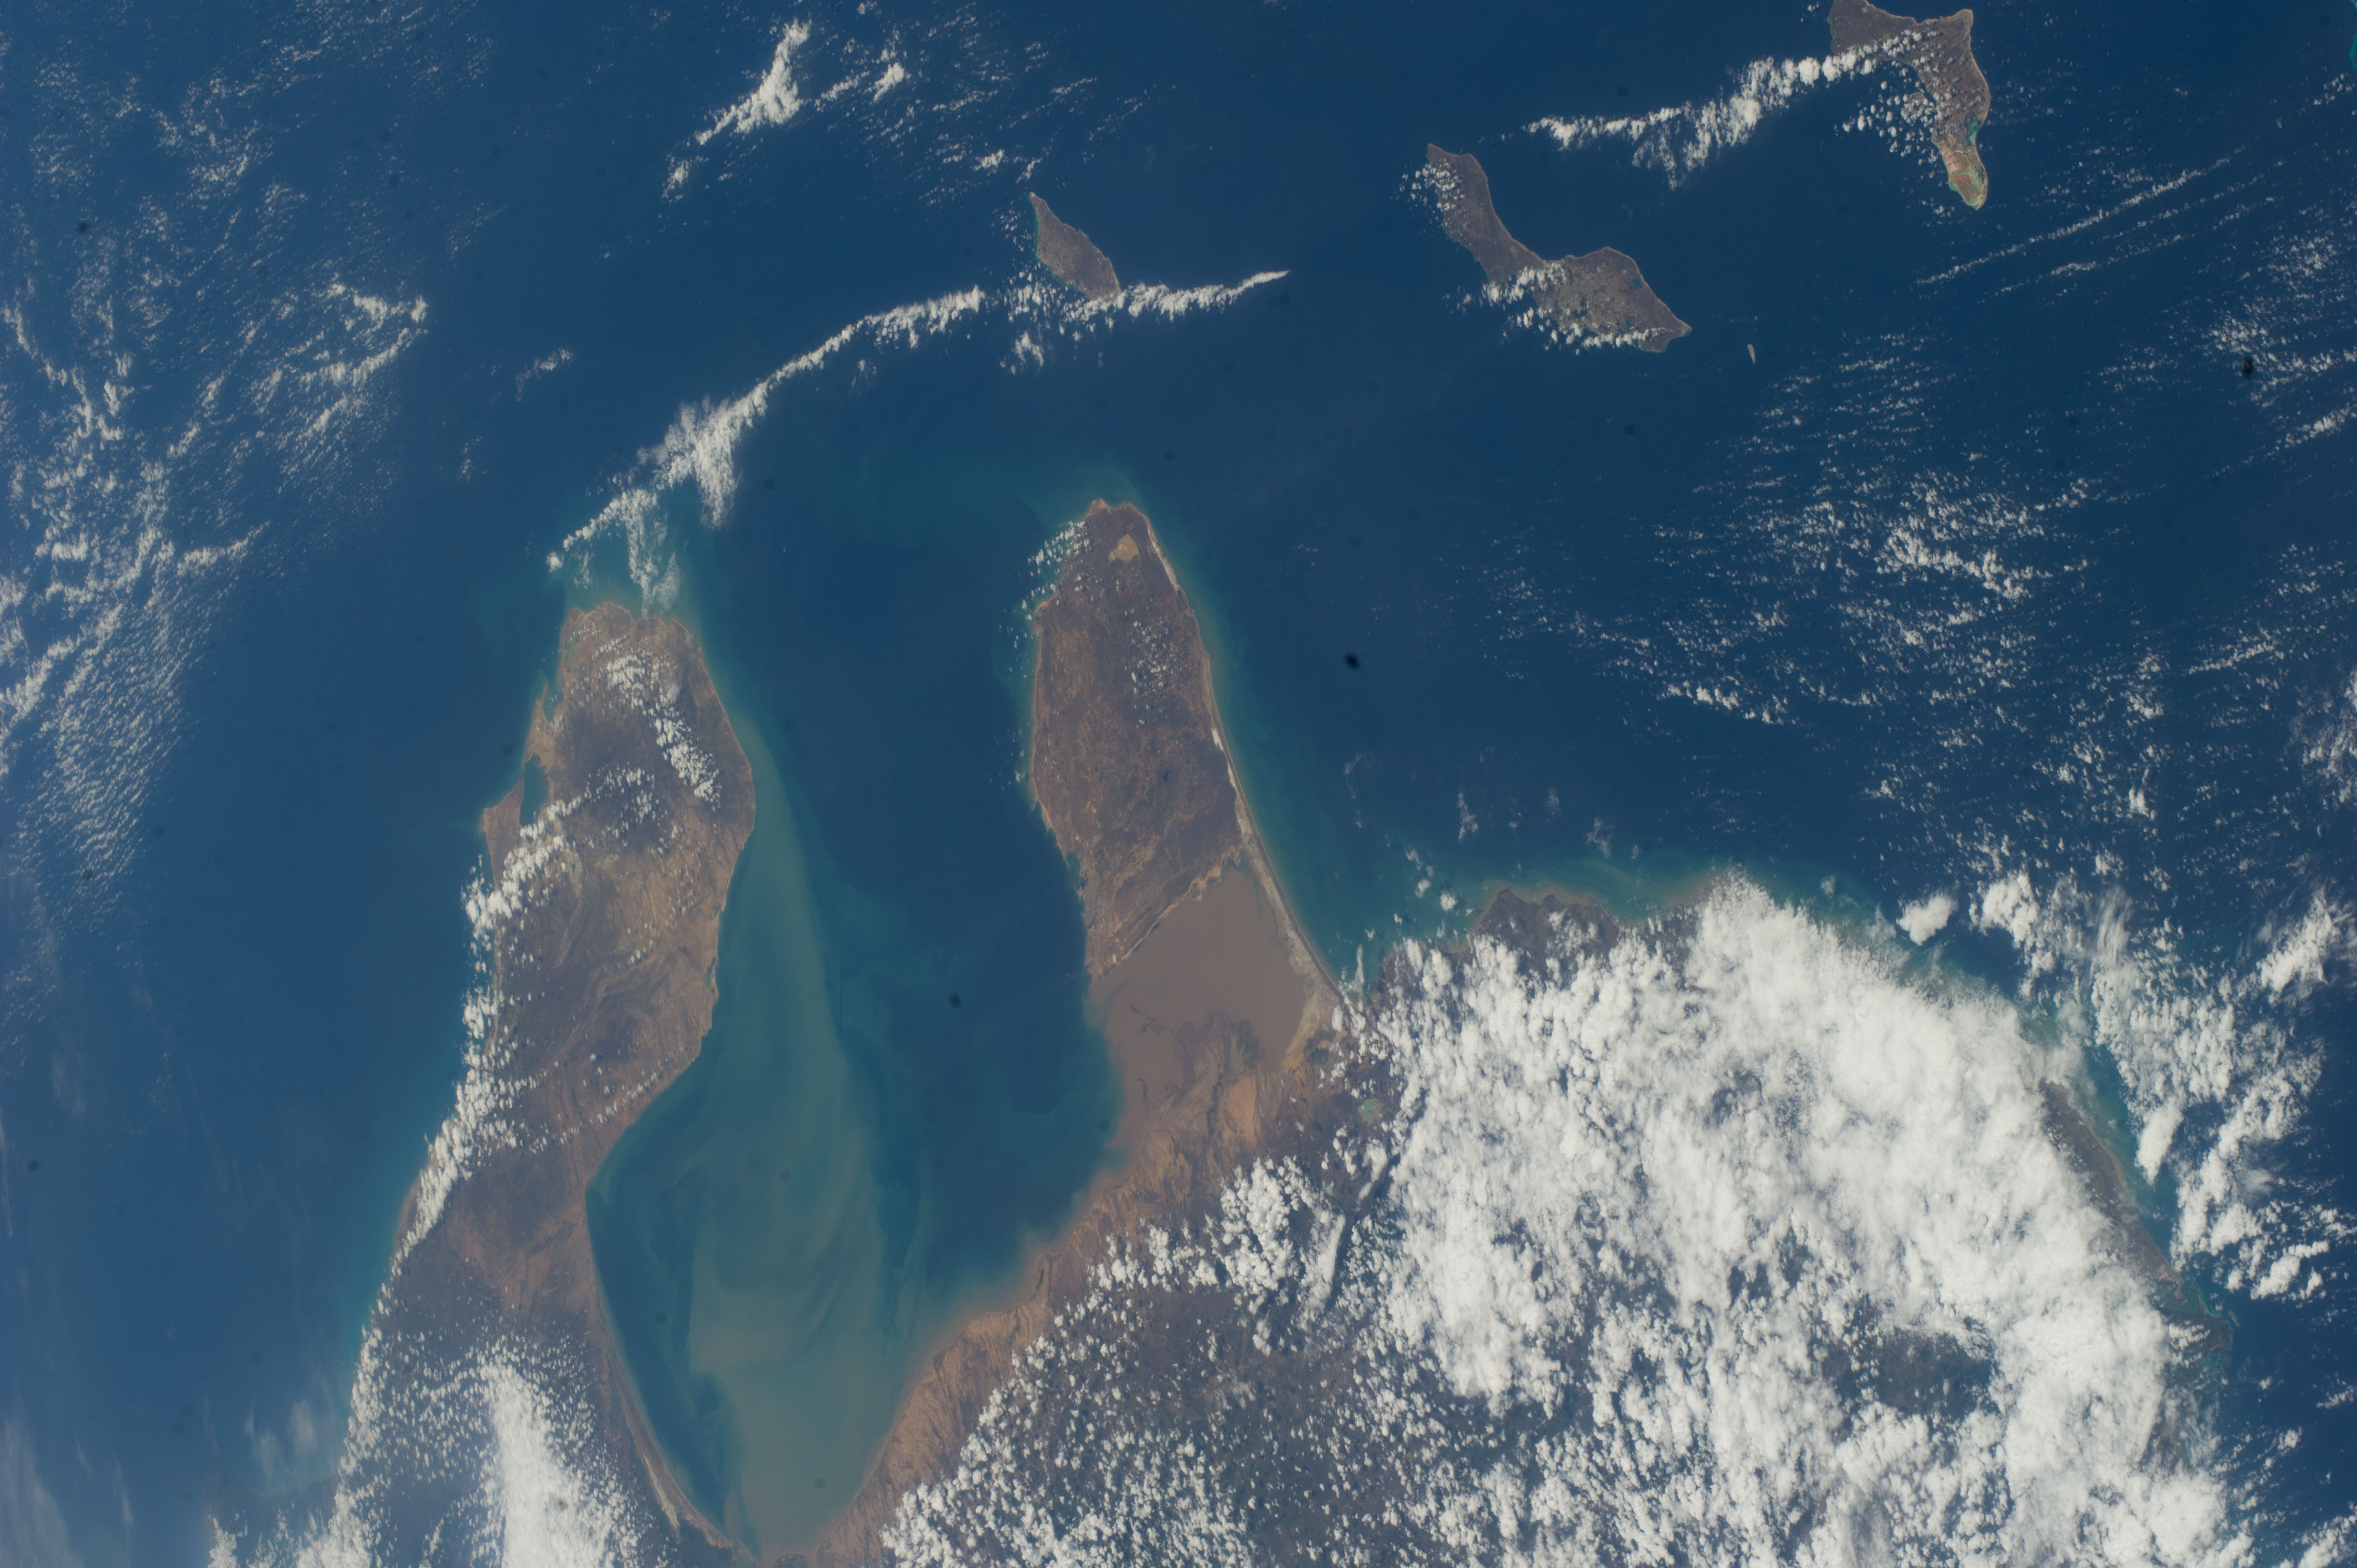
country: VENEZUELA
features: CARIBBEAN S., PARAGUANA PEN., G. OF VENEZUELA, SED., GUAJIRA PEN., ISLANDS
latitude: 12.0
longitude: -70.0
